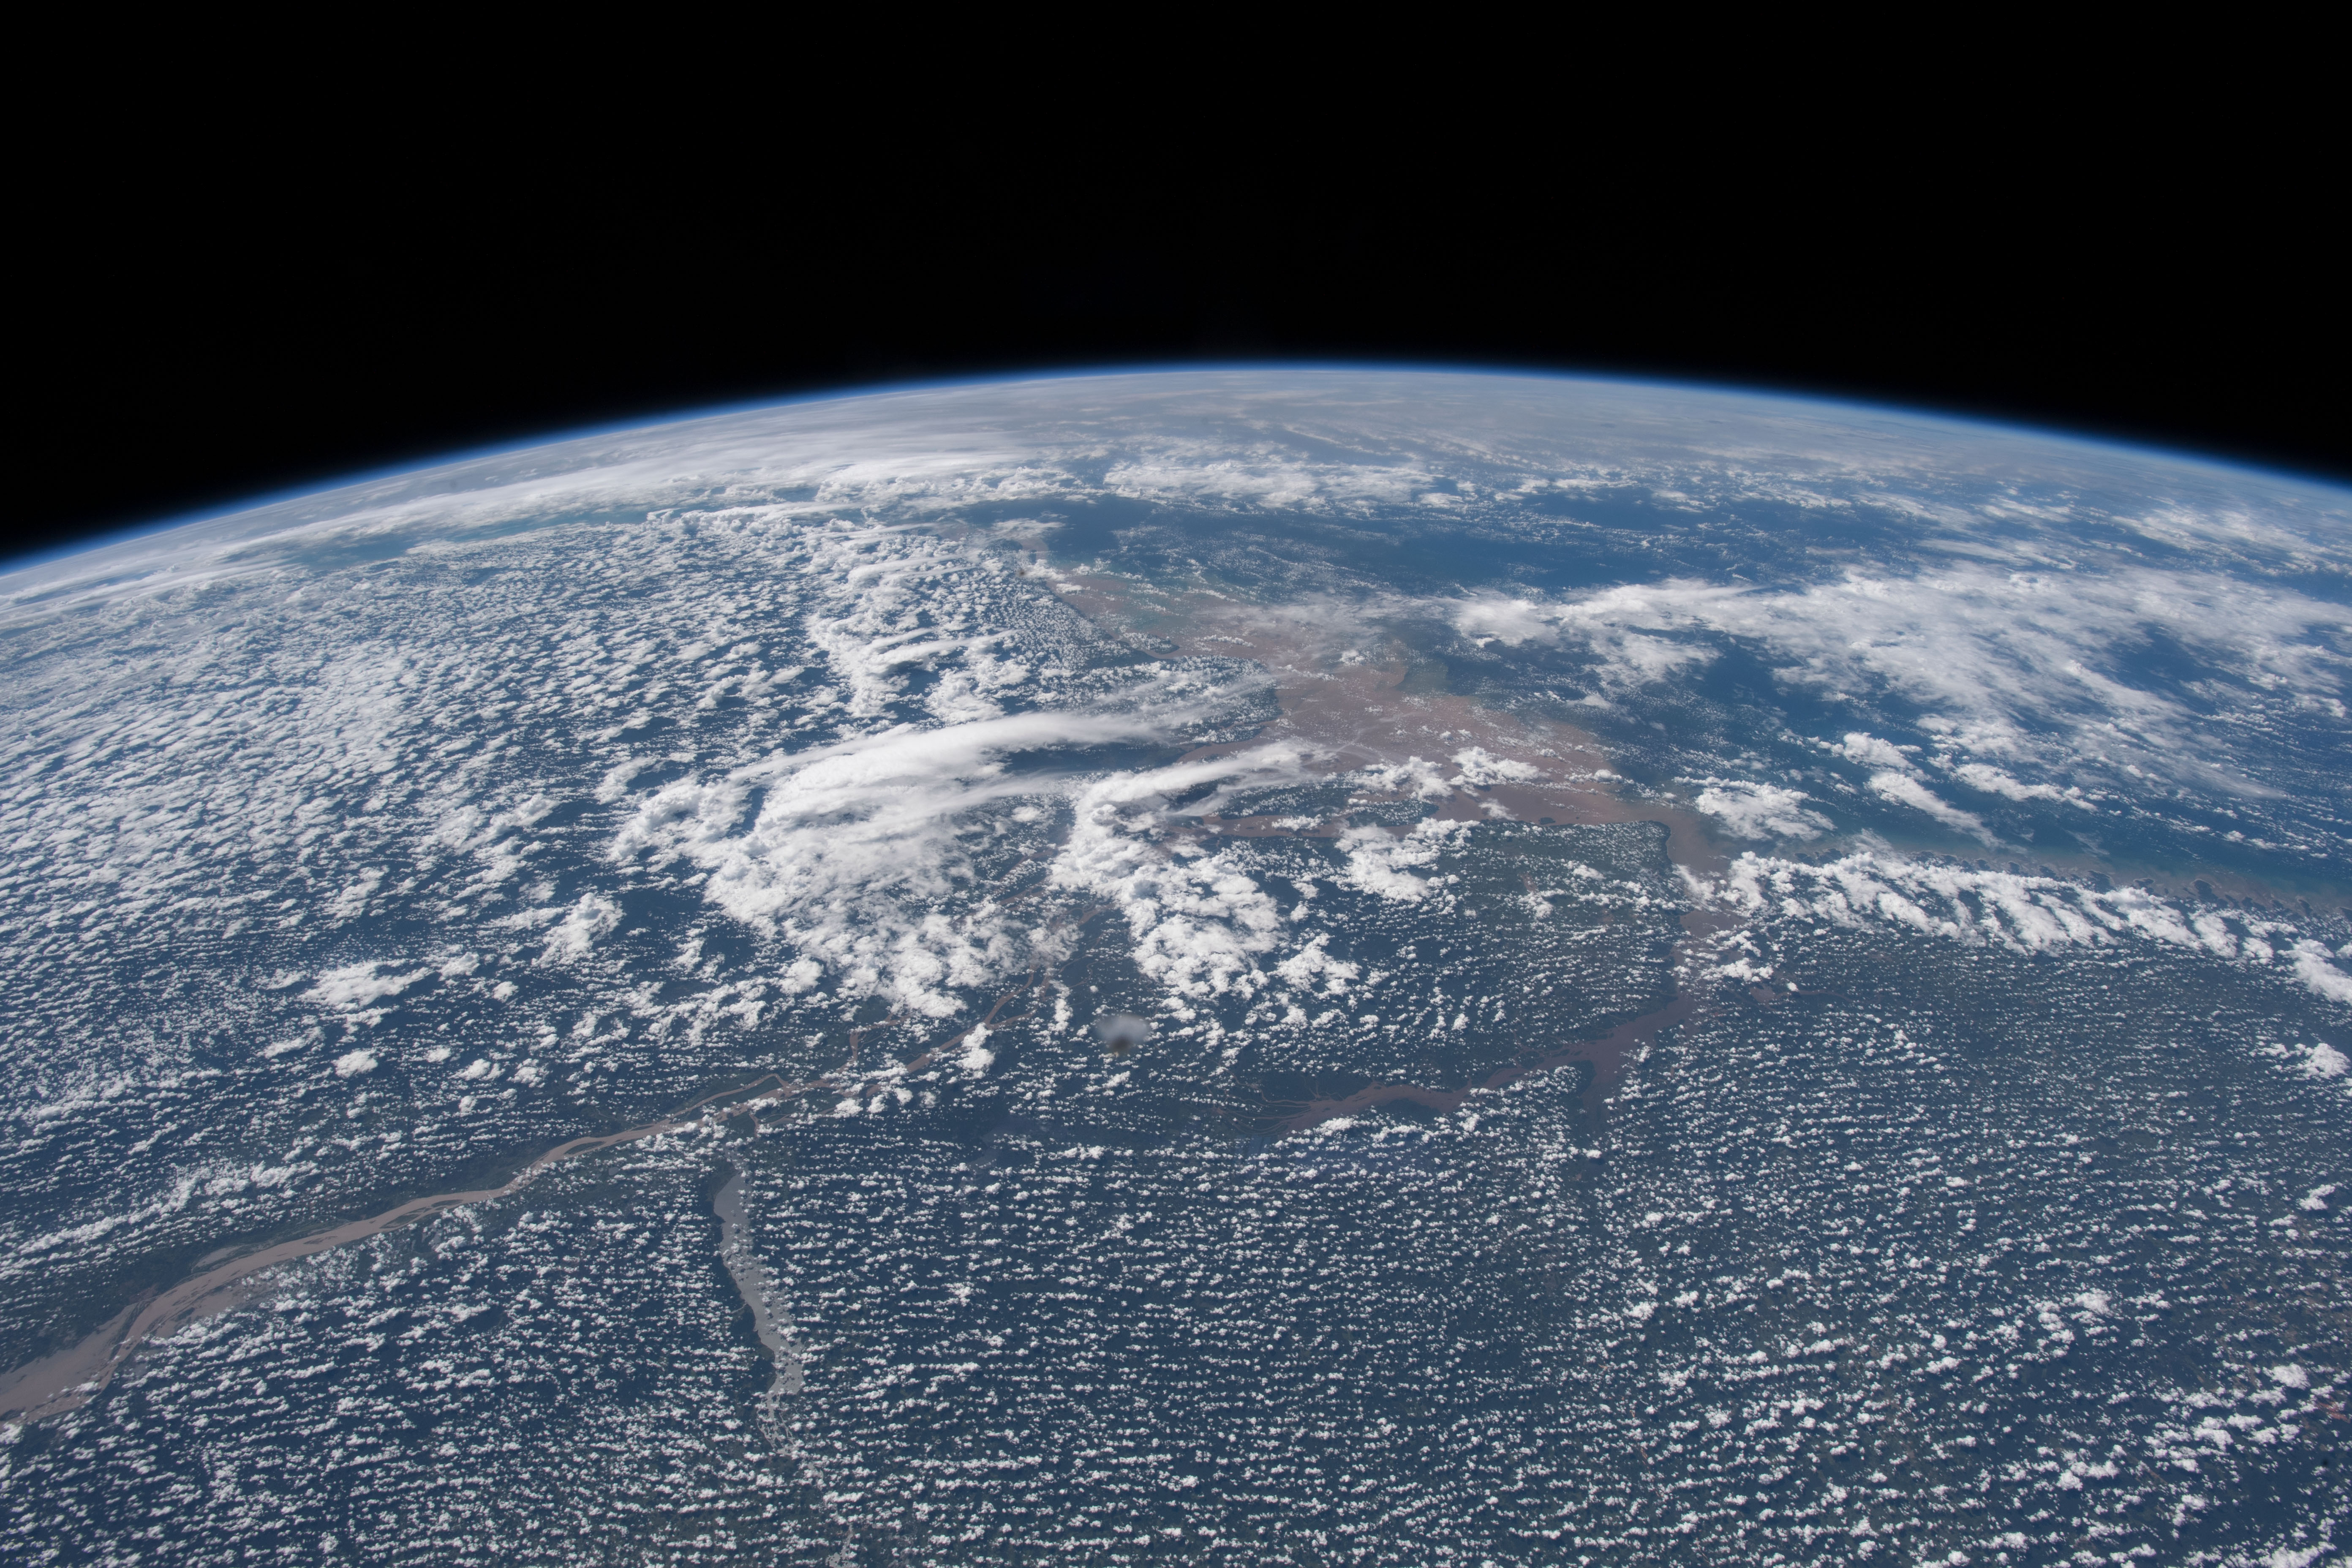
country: BRAZIL
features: RIO AMAZONAS, STATE OF PAAMAZON RIVER, URARIA LAKE, AMAZON RAINFOREST, EARTH LIMBRA, LAGOA URARIA, STATE OF AMAPA
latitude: -0.1
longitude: -50.2
